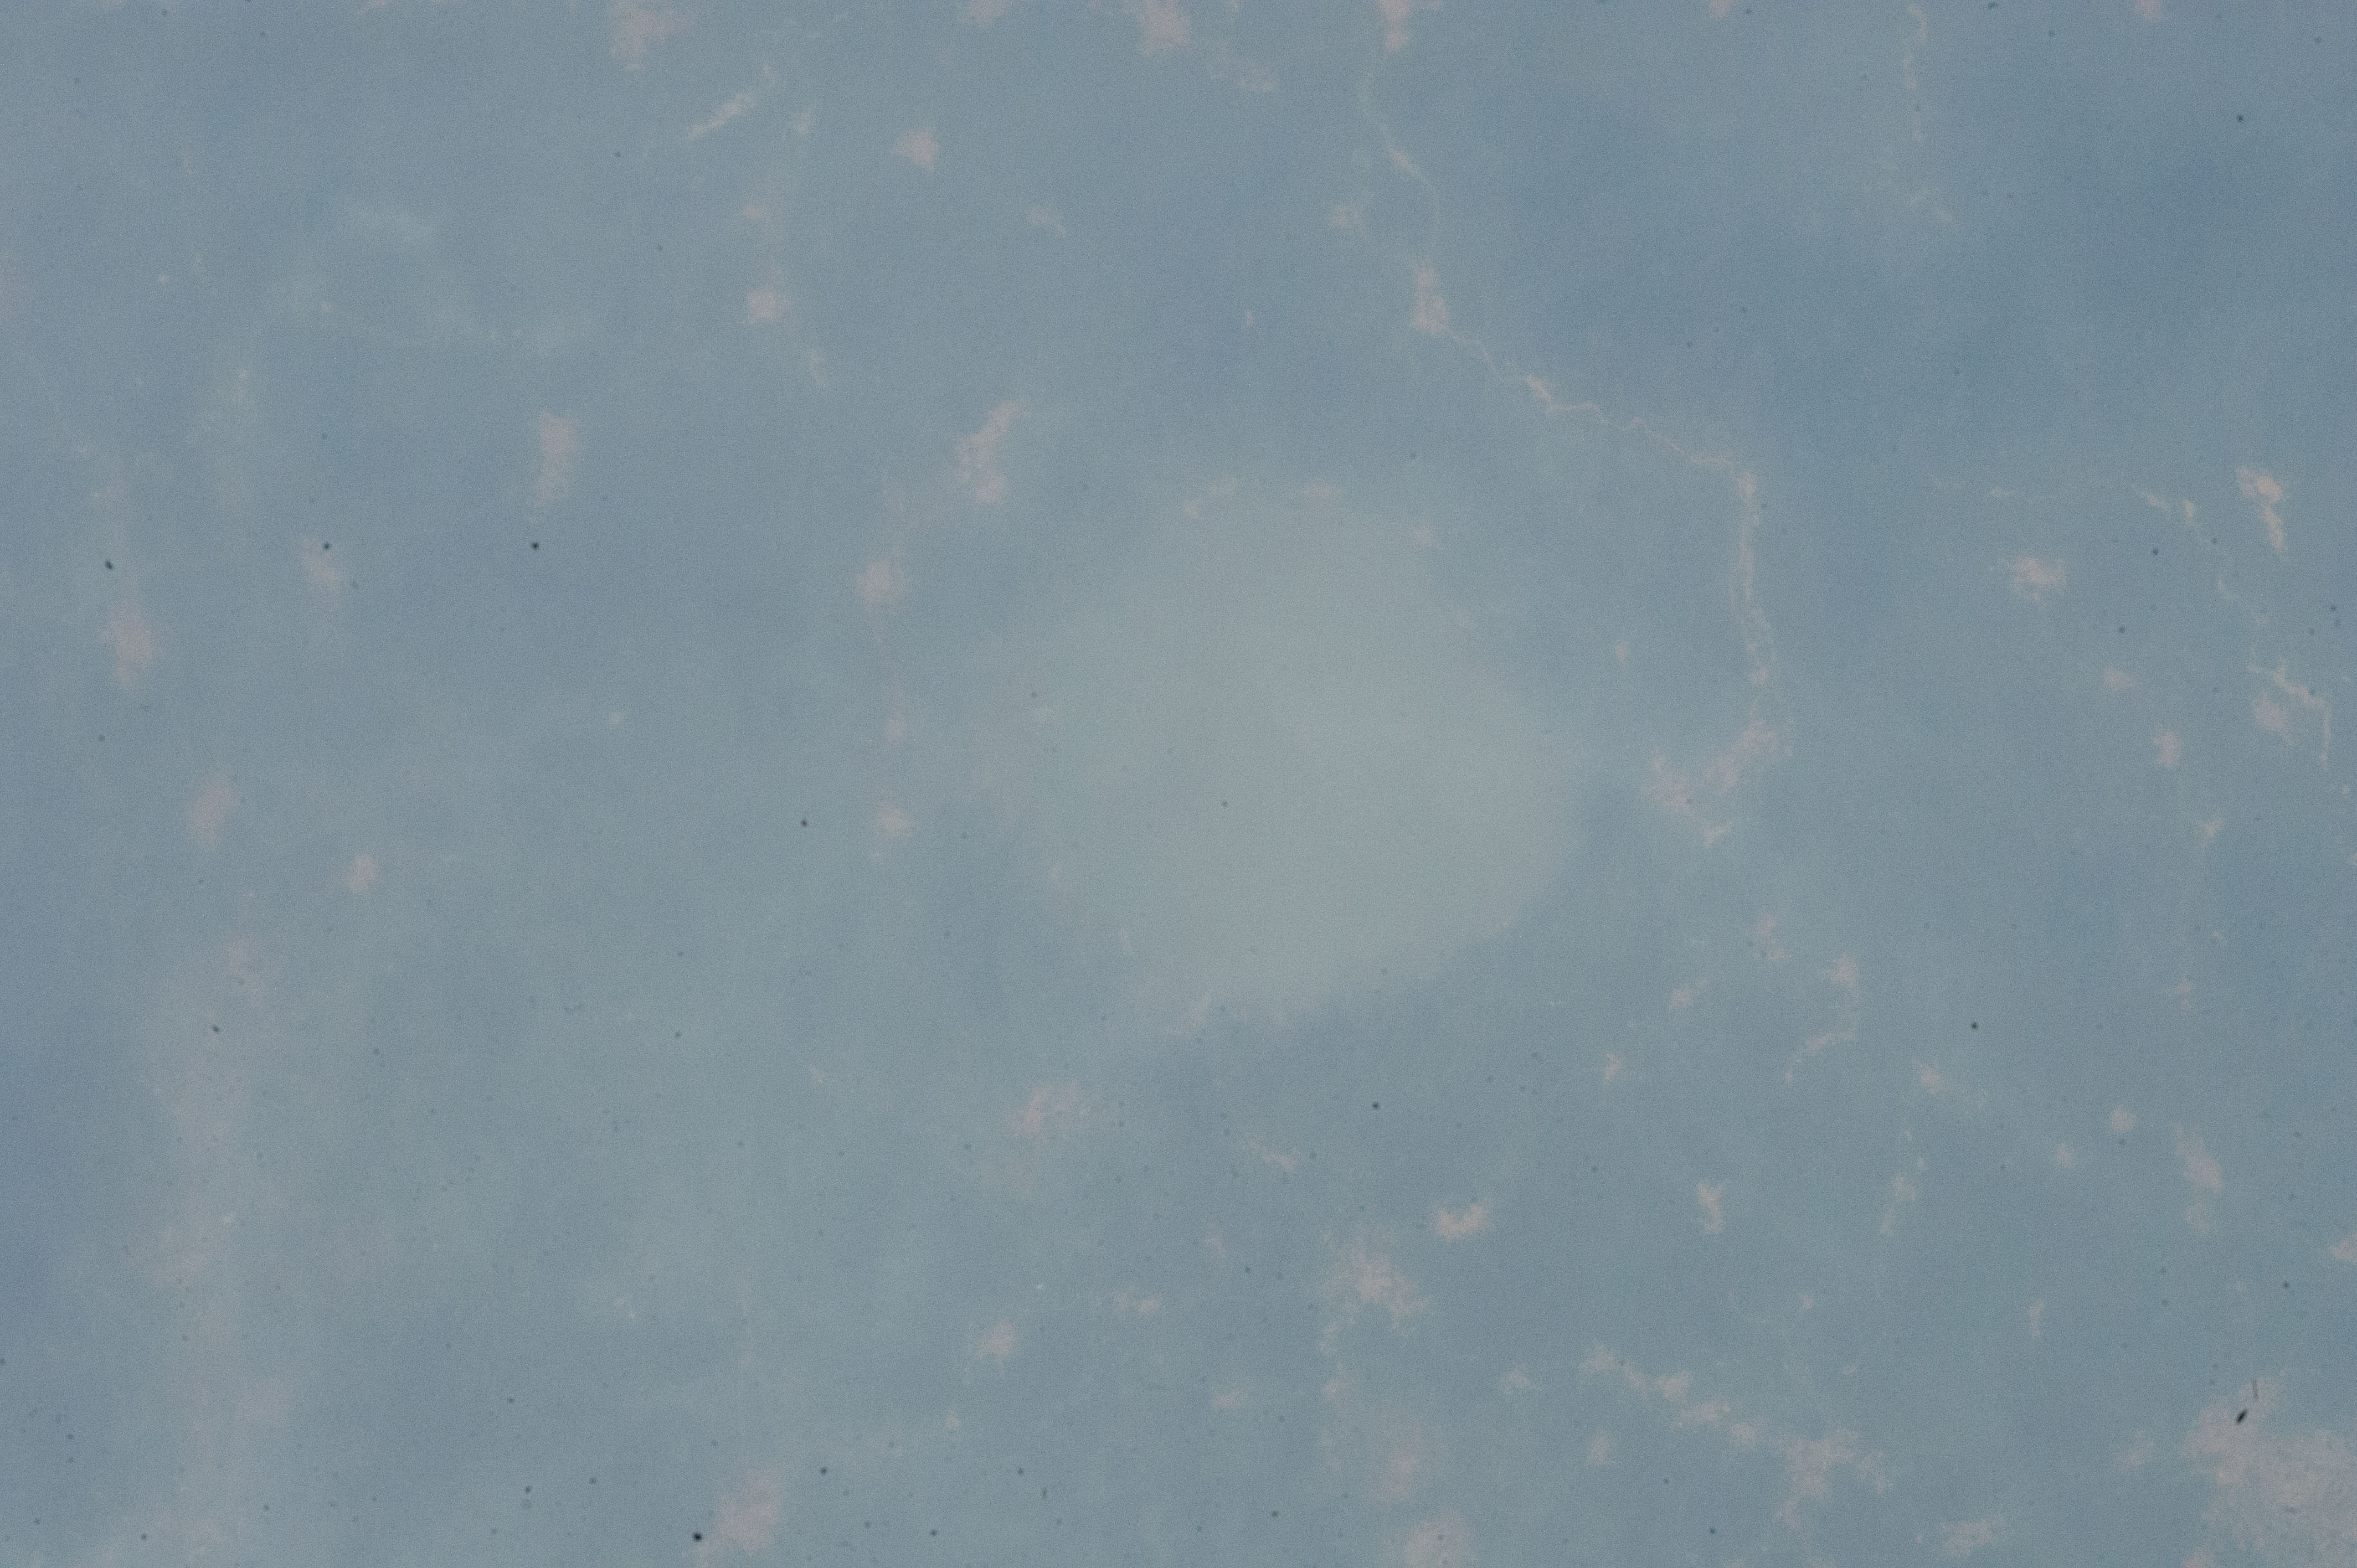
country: GHANA
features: BOSUMTWI IMPACT CRATER, LAKE, FOREST, ROADS, DENSE HAZE, SOFT
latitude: 6.5
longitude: -1.4
